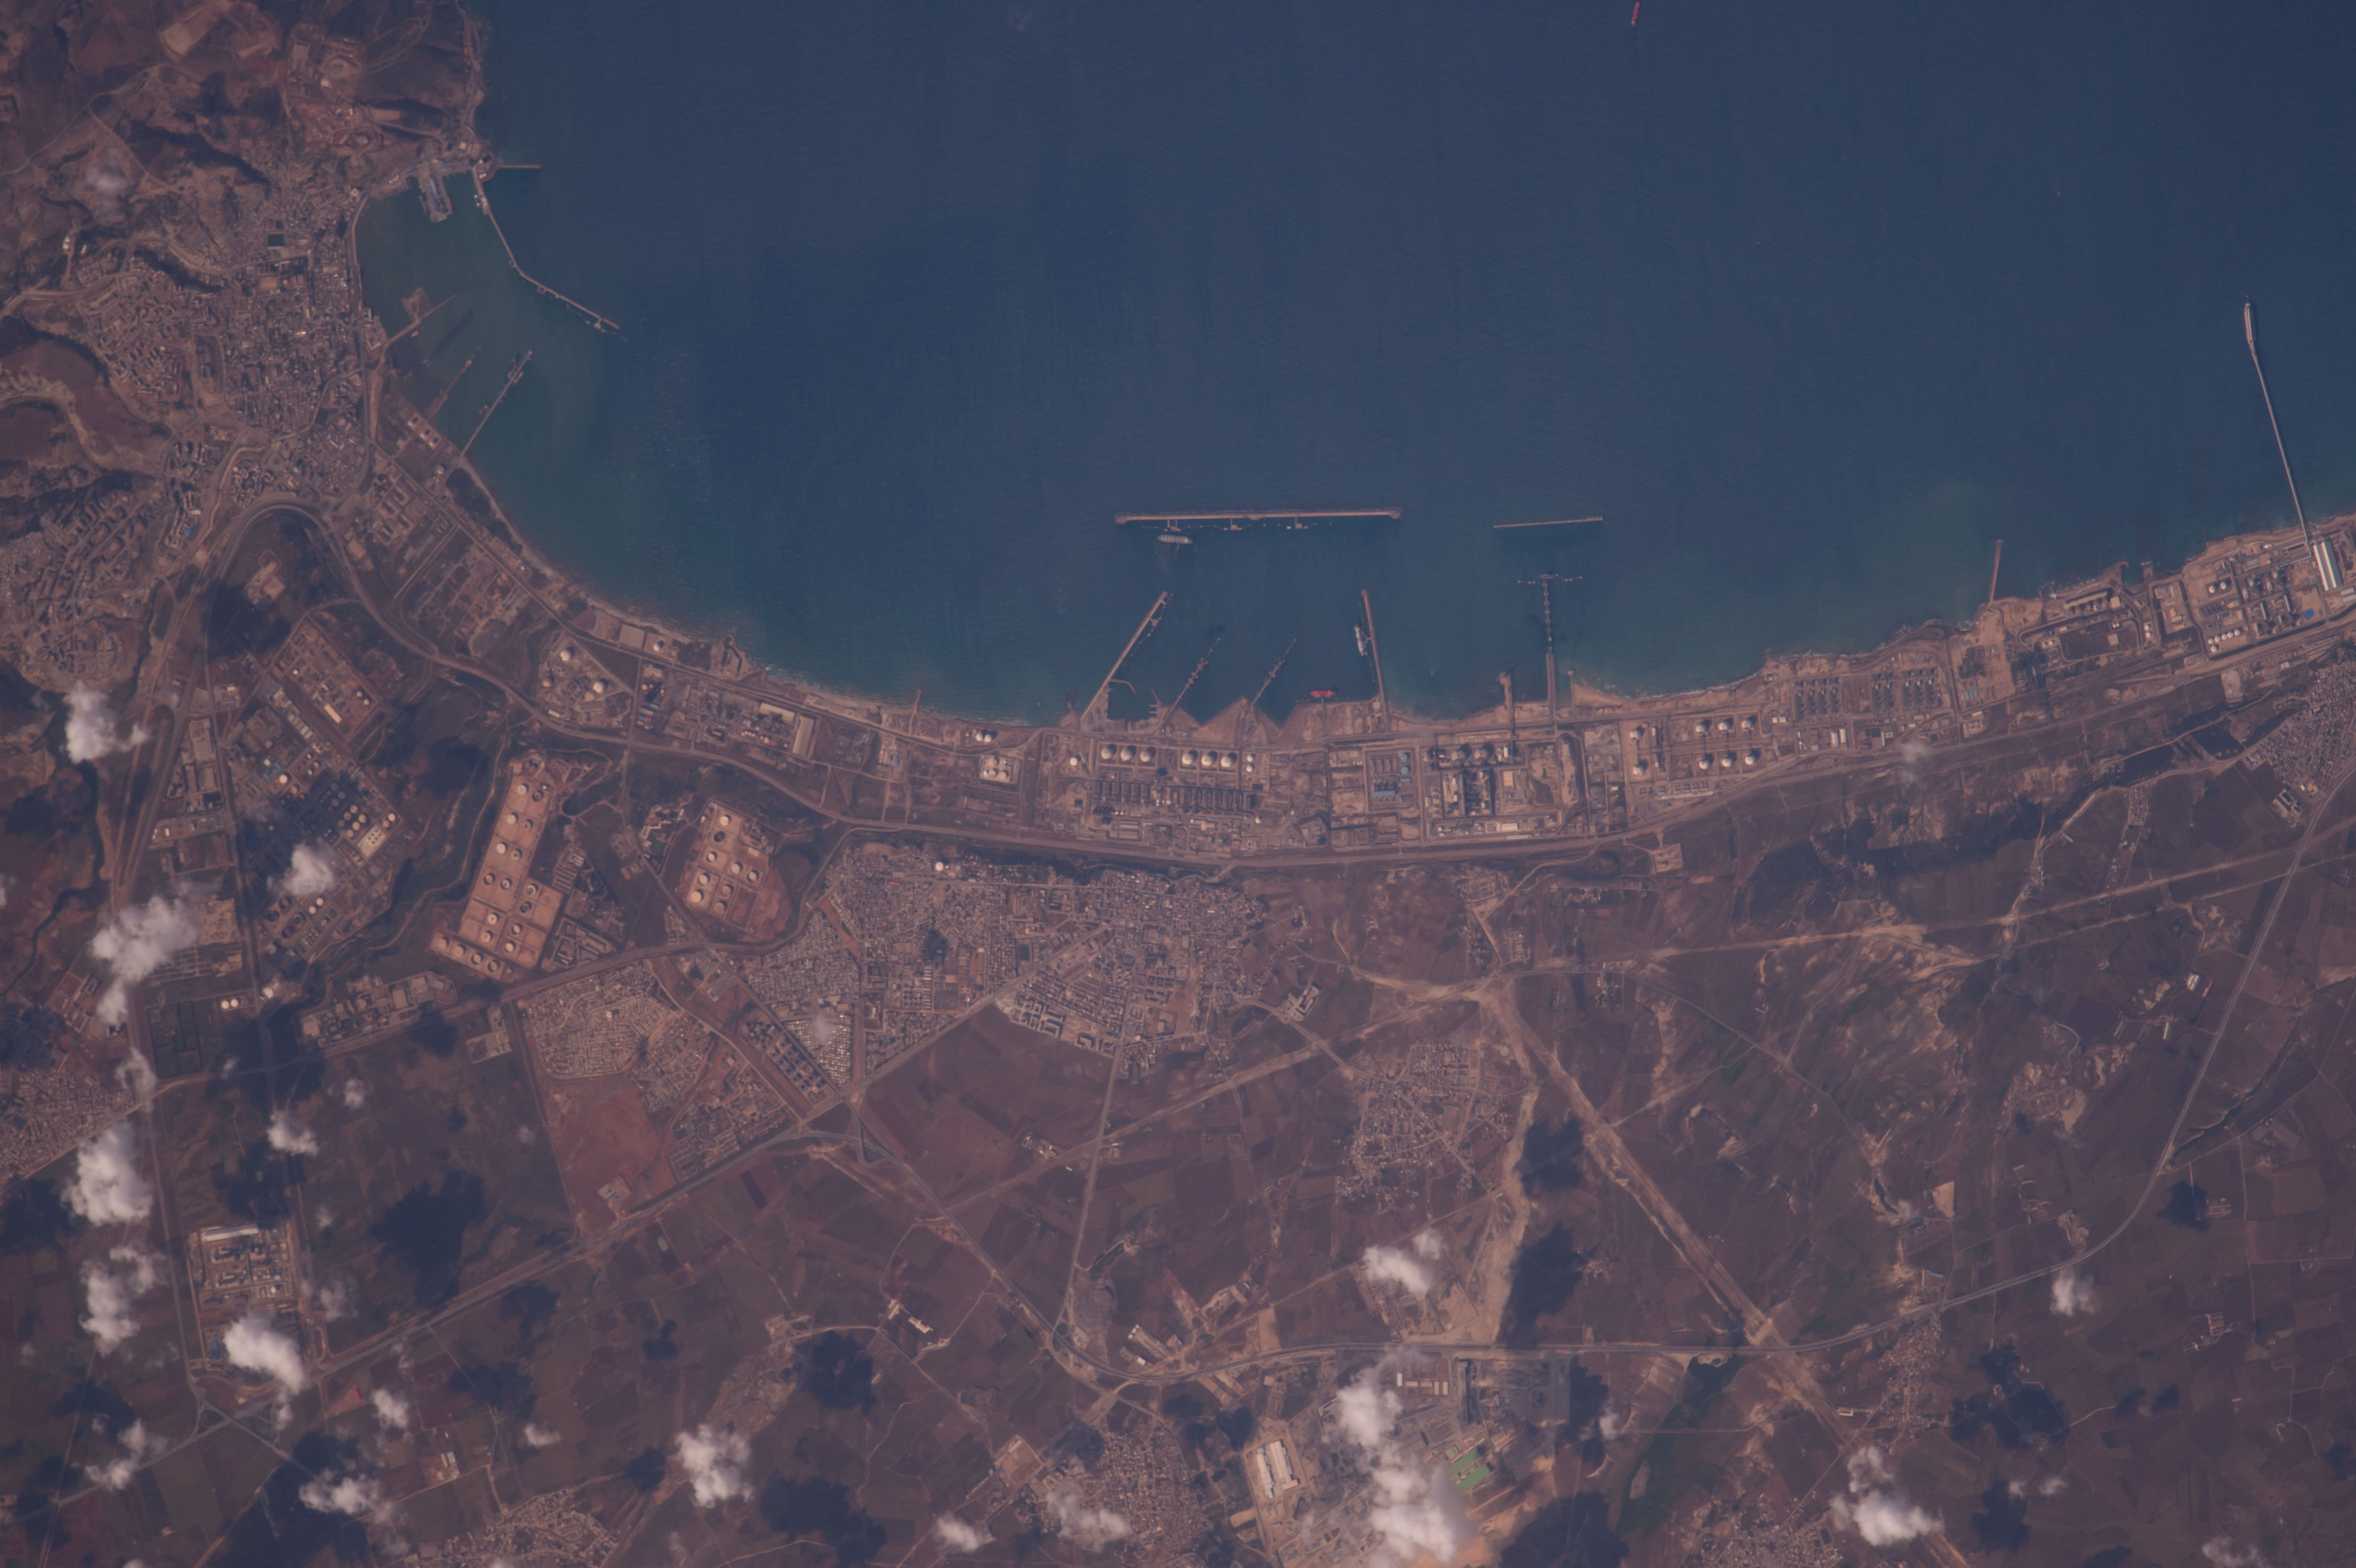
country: ALGERIA
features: ARZEW, GDYEL, AIN EL BIA, BETHIOUA
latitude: 35.8
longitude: -0.3
